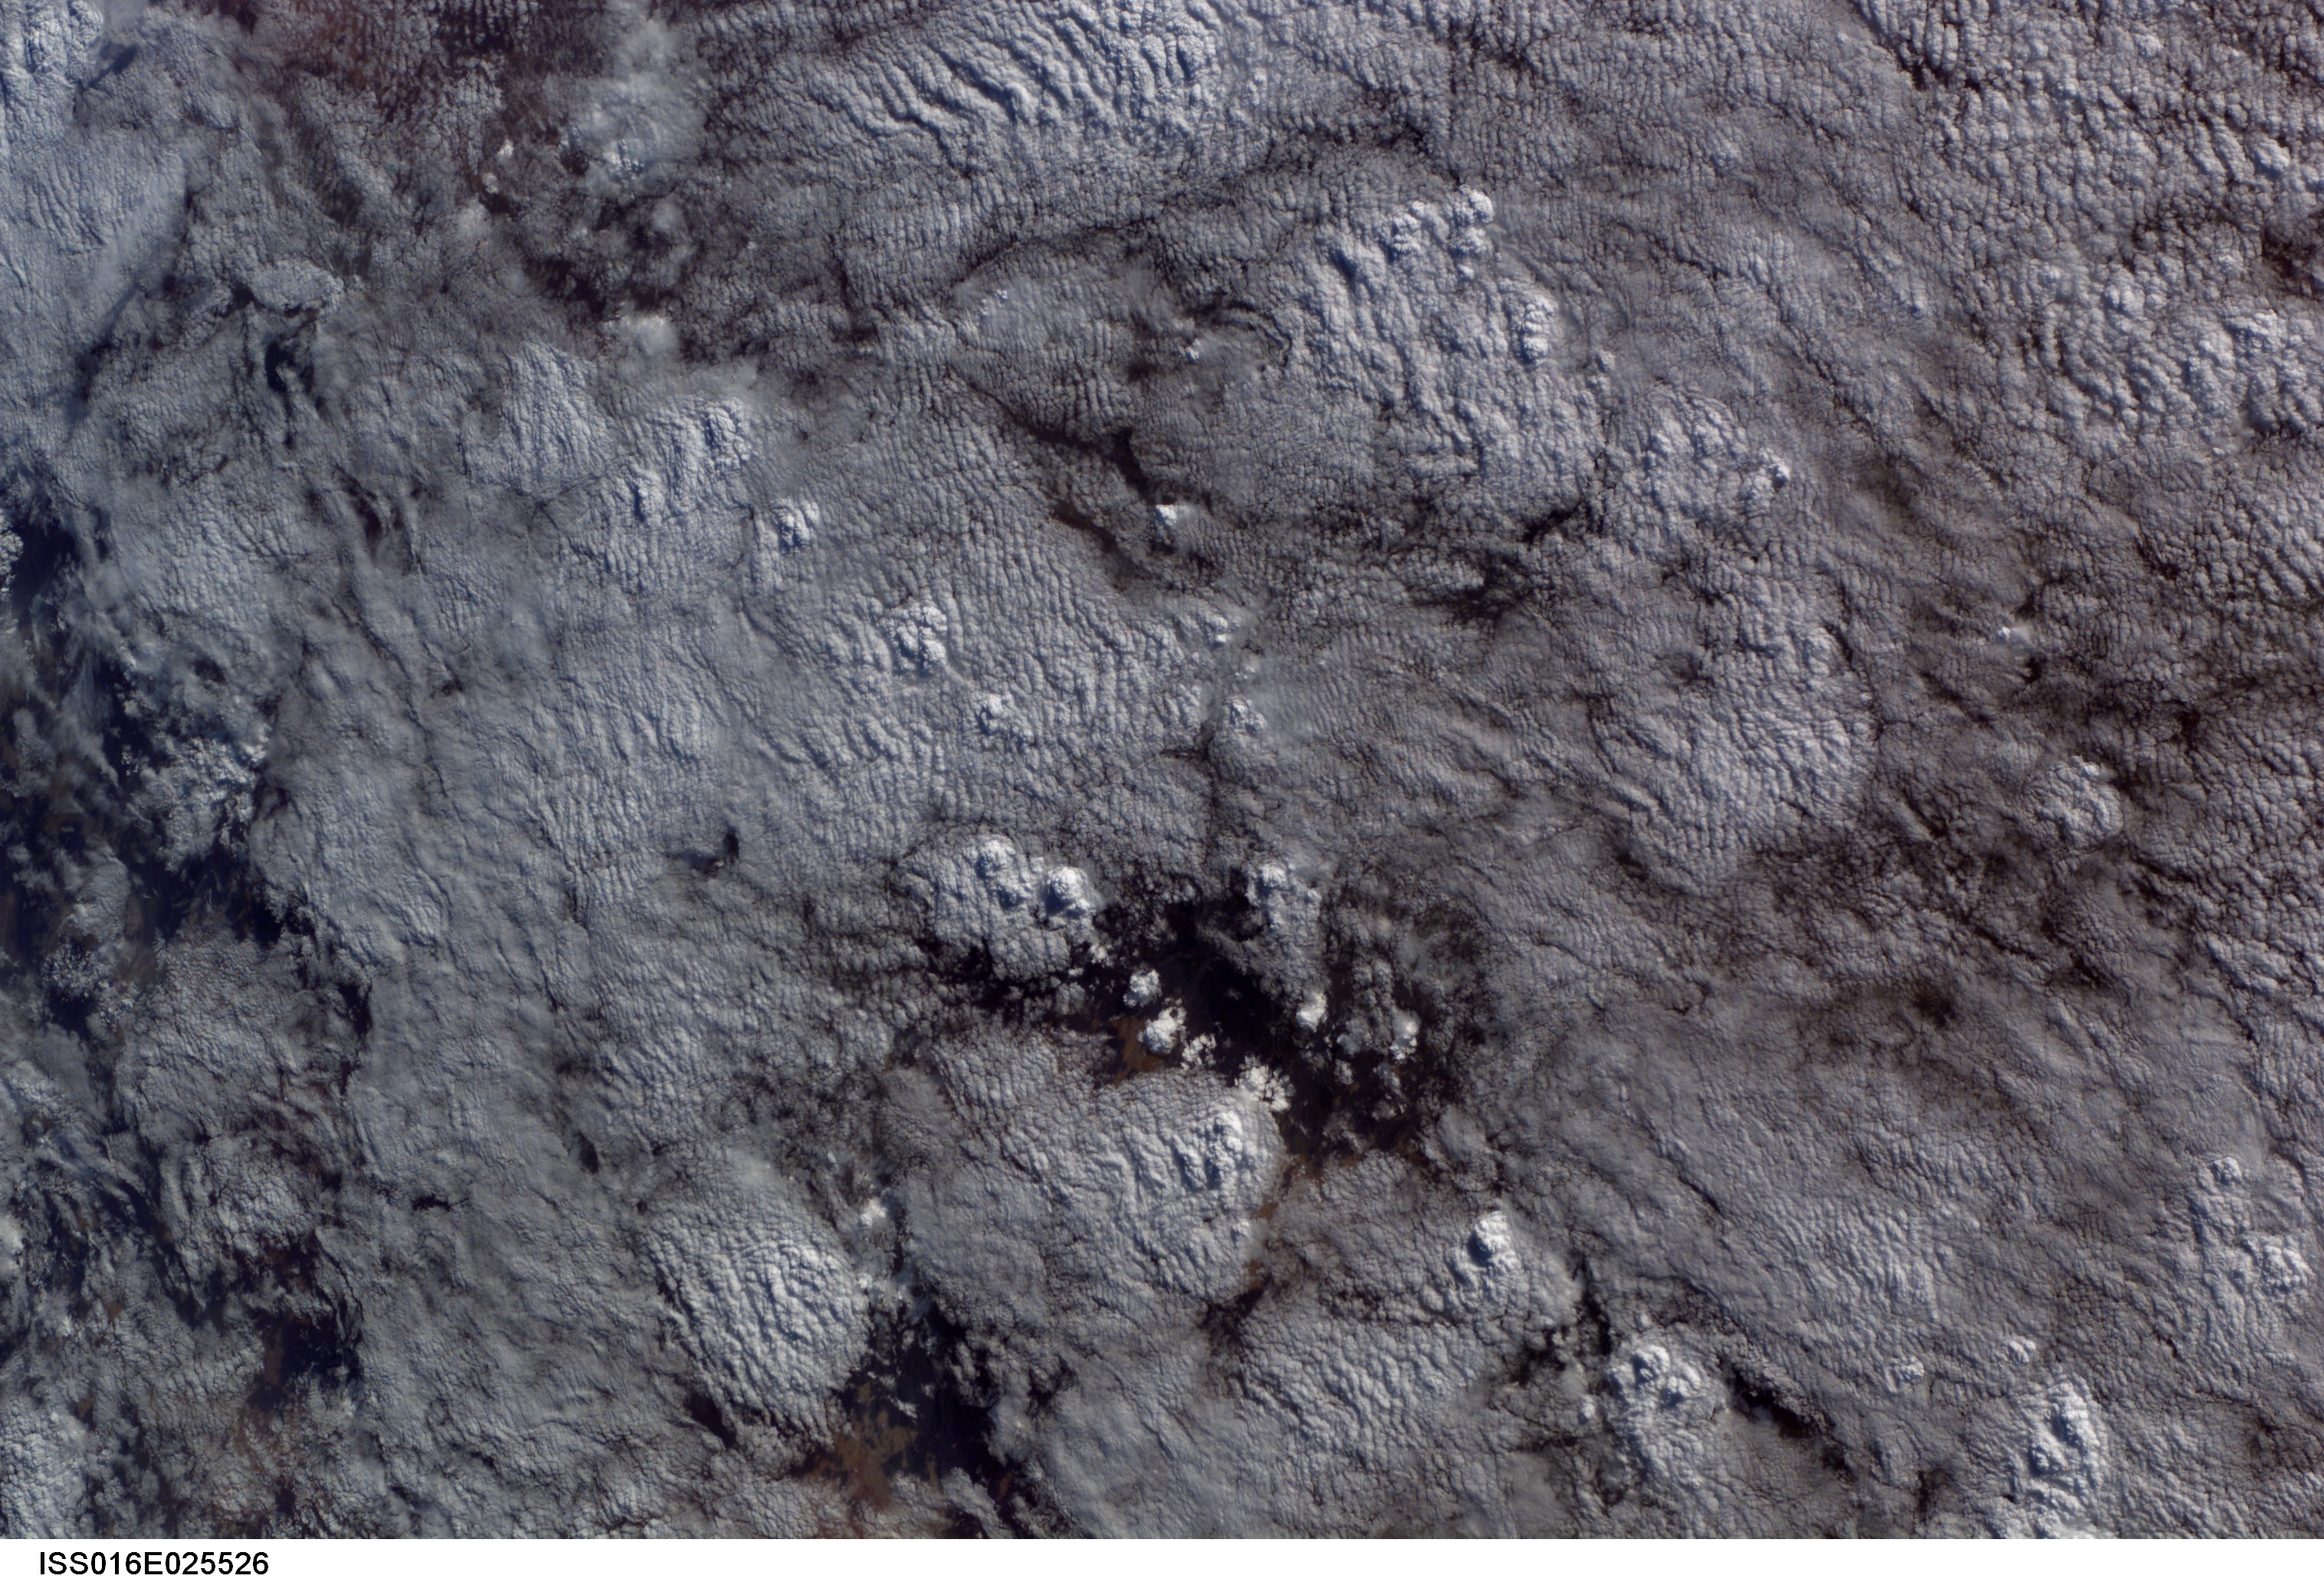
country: AUSTRALIA-SA
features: AREA NE. OF LAKE EYRE
